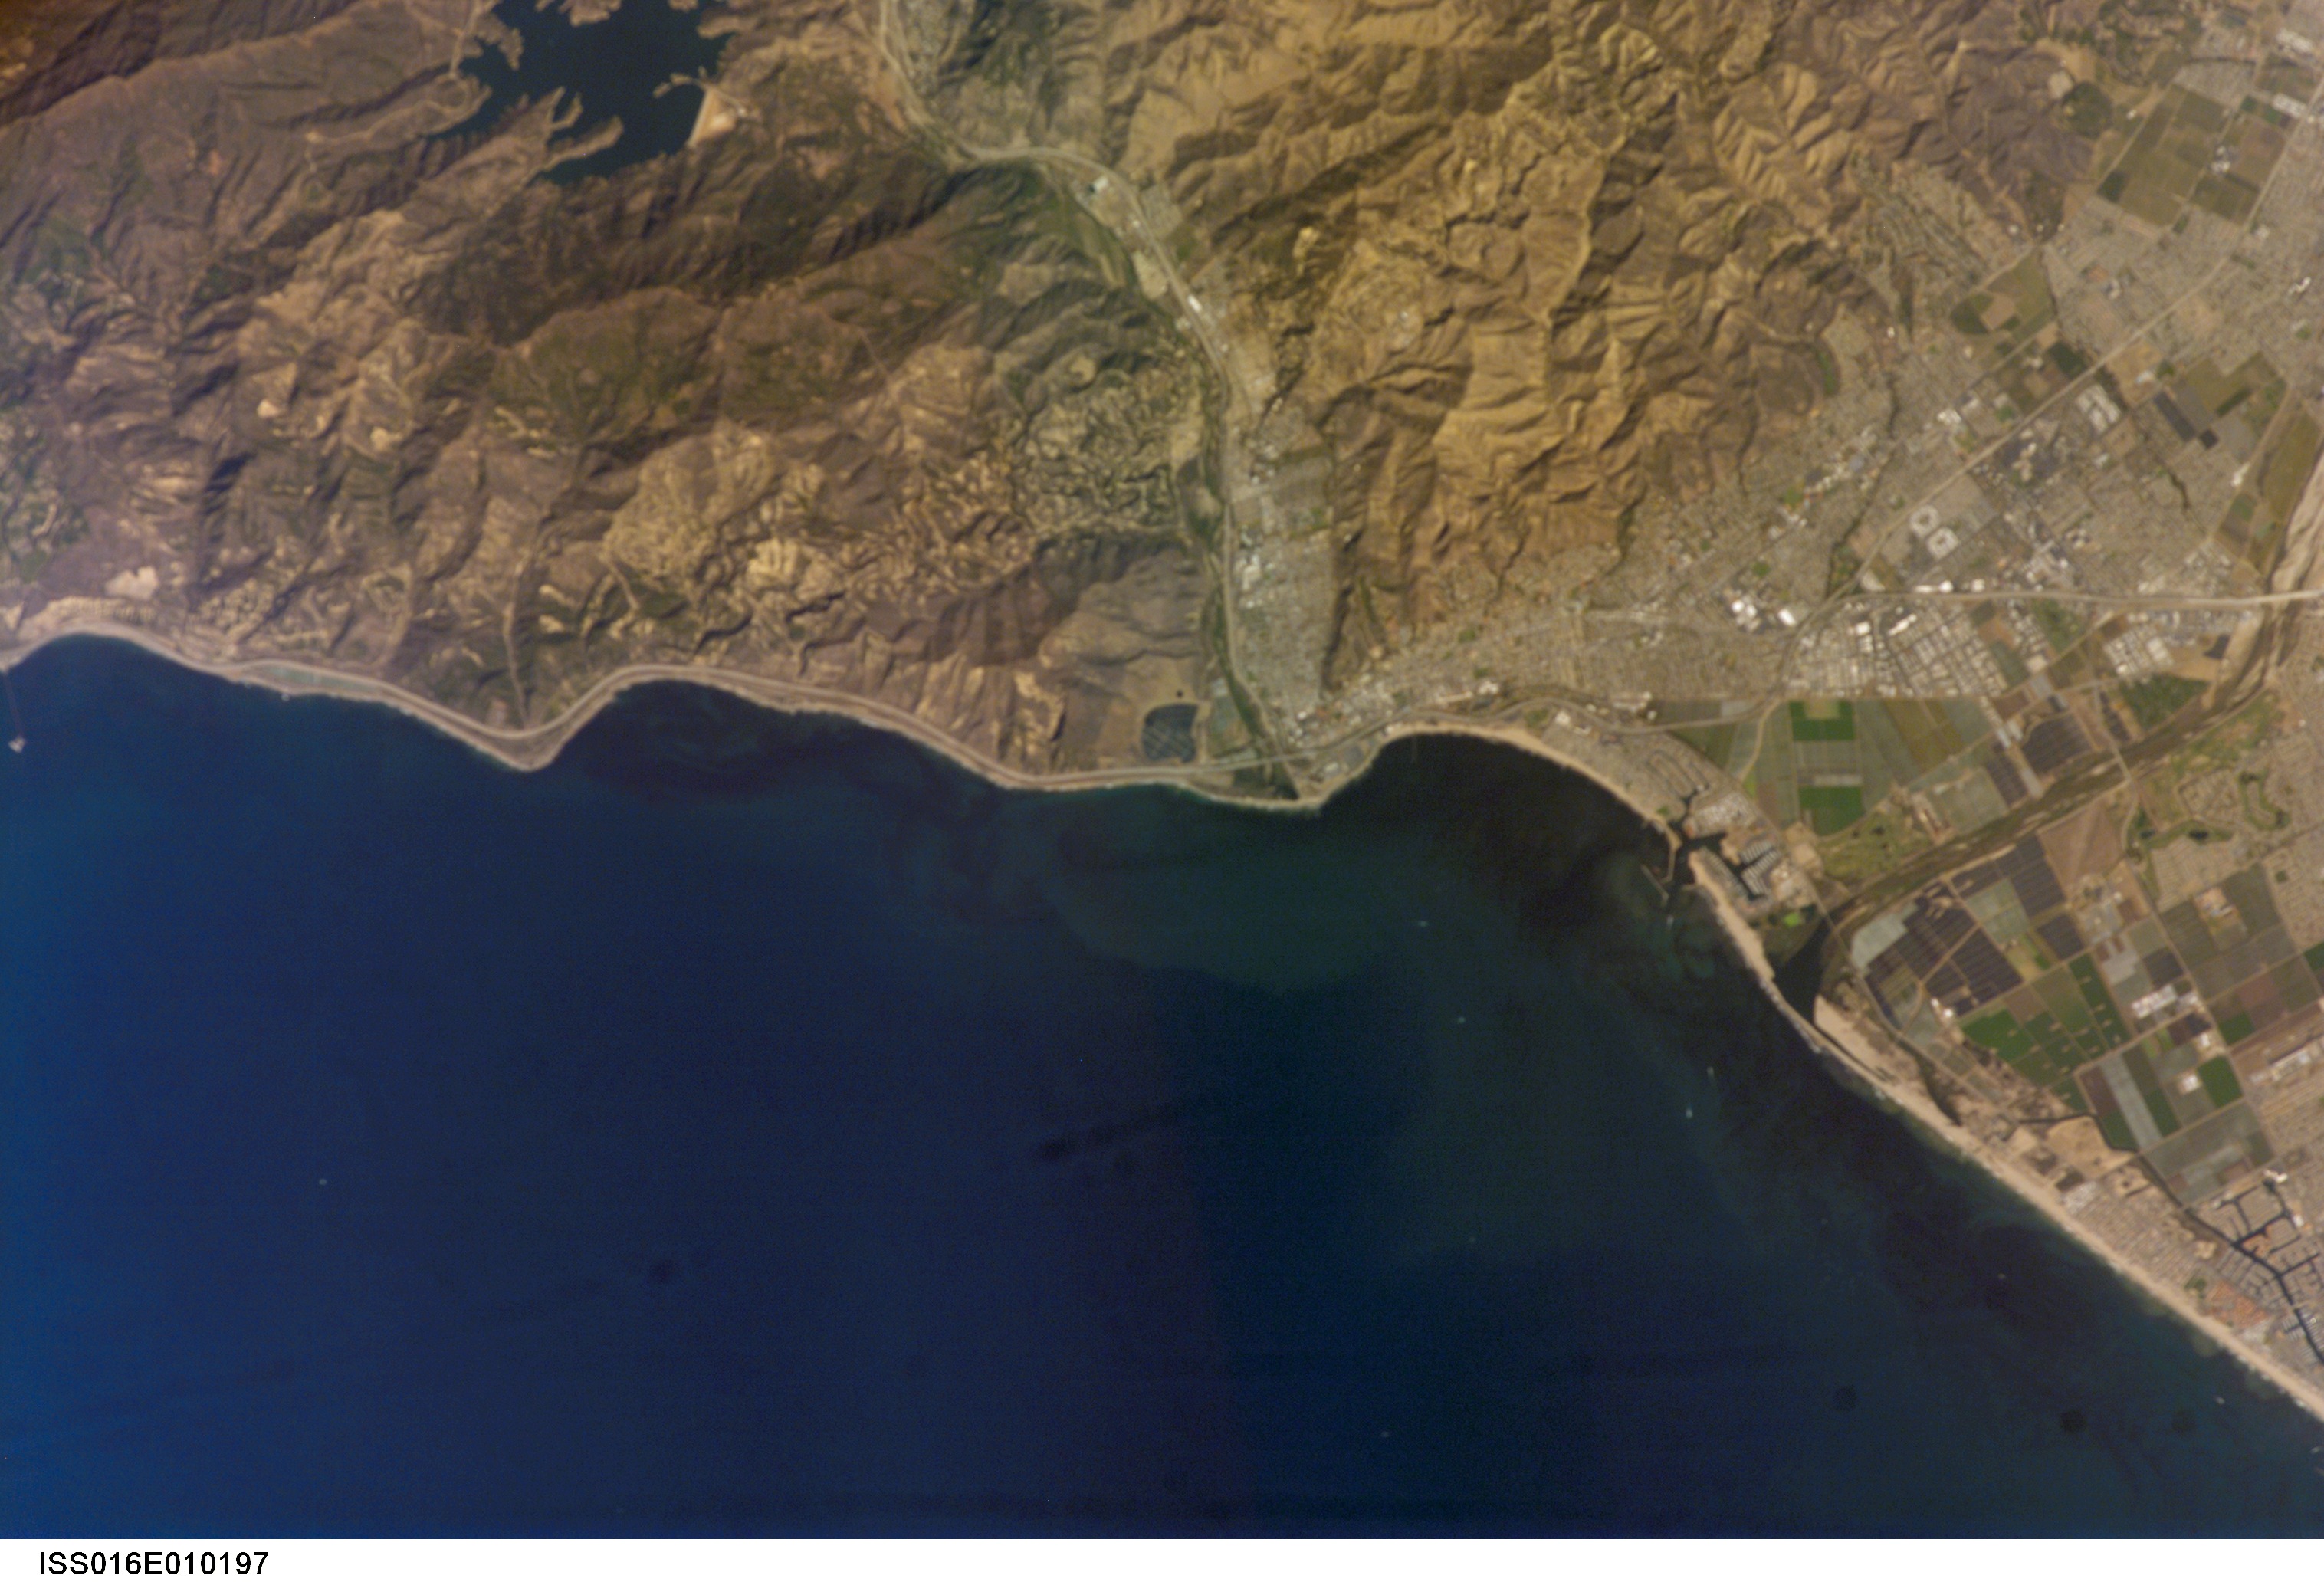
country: USA-CALIFORNIA
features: MARINA PARK,PIERPONT BAY,VENTURA,GRANT PARK
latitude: 34.3
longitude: -119.3
